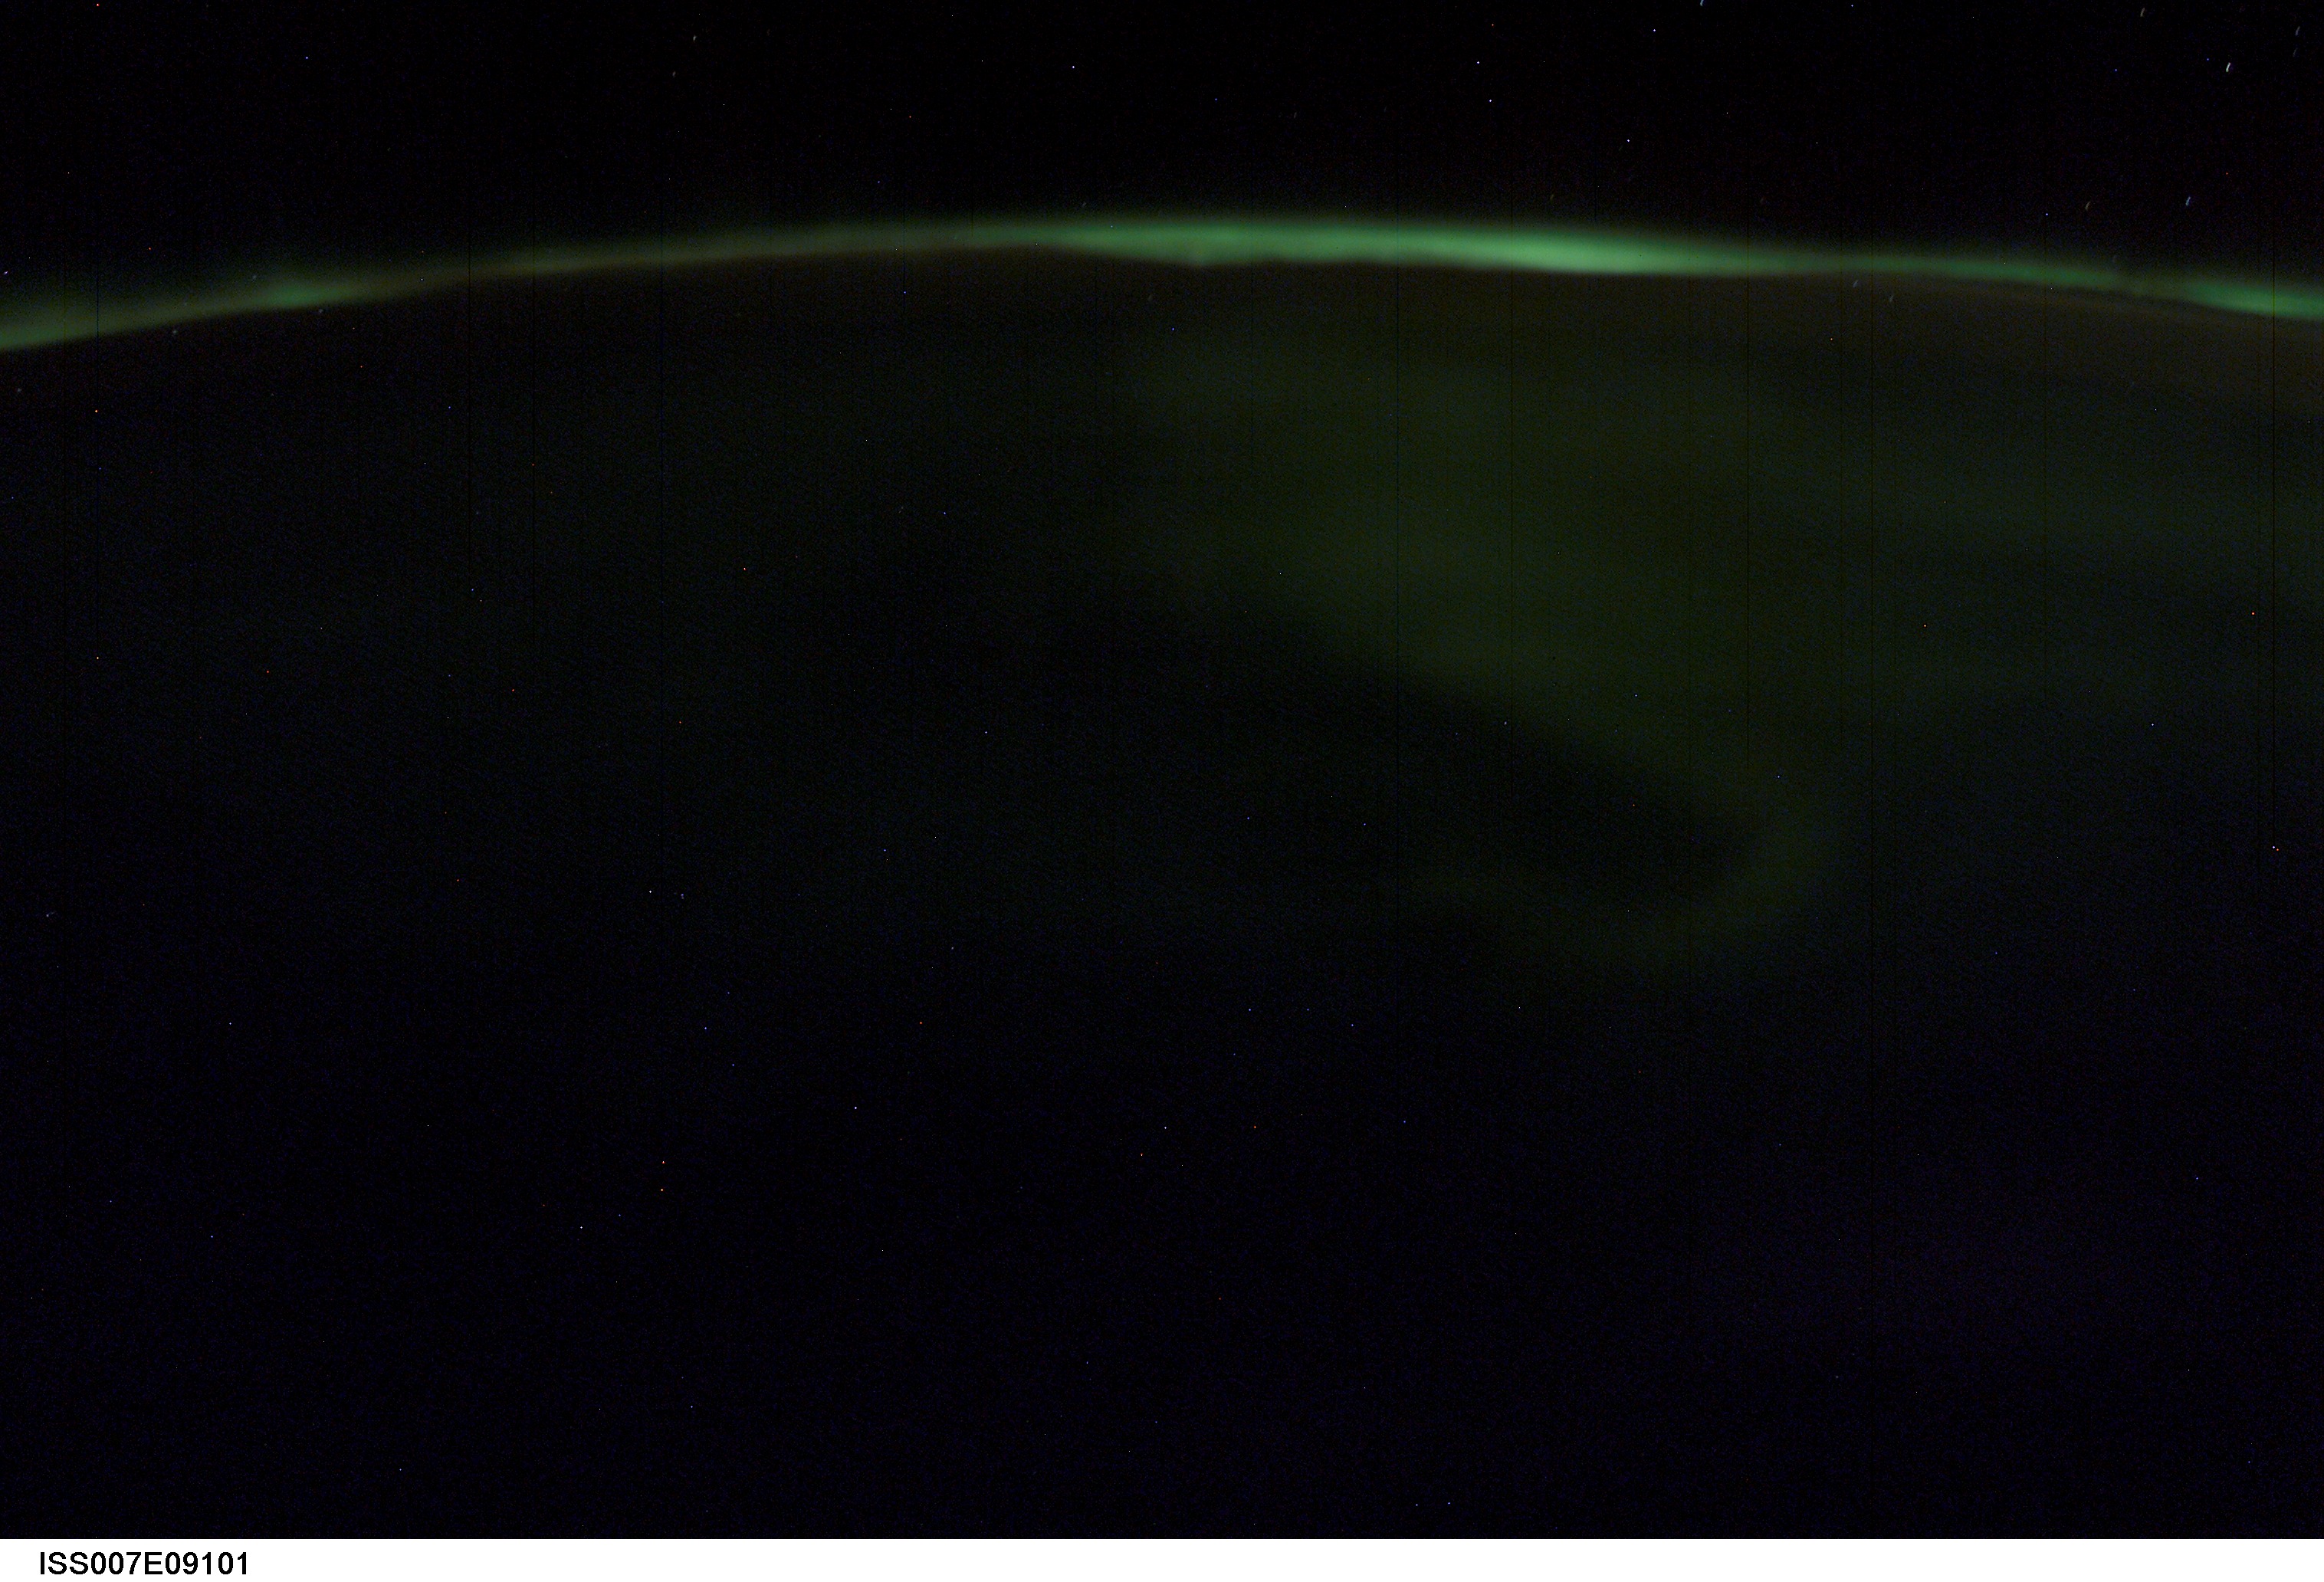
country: AURORA
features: AURORA AUSTRALIS, STARS
